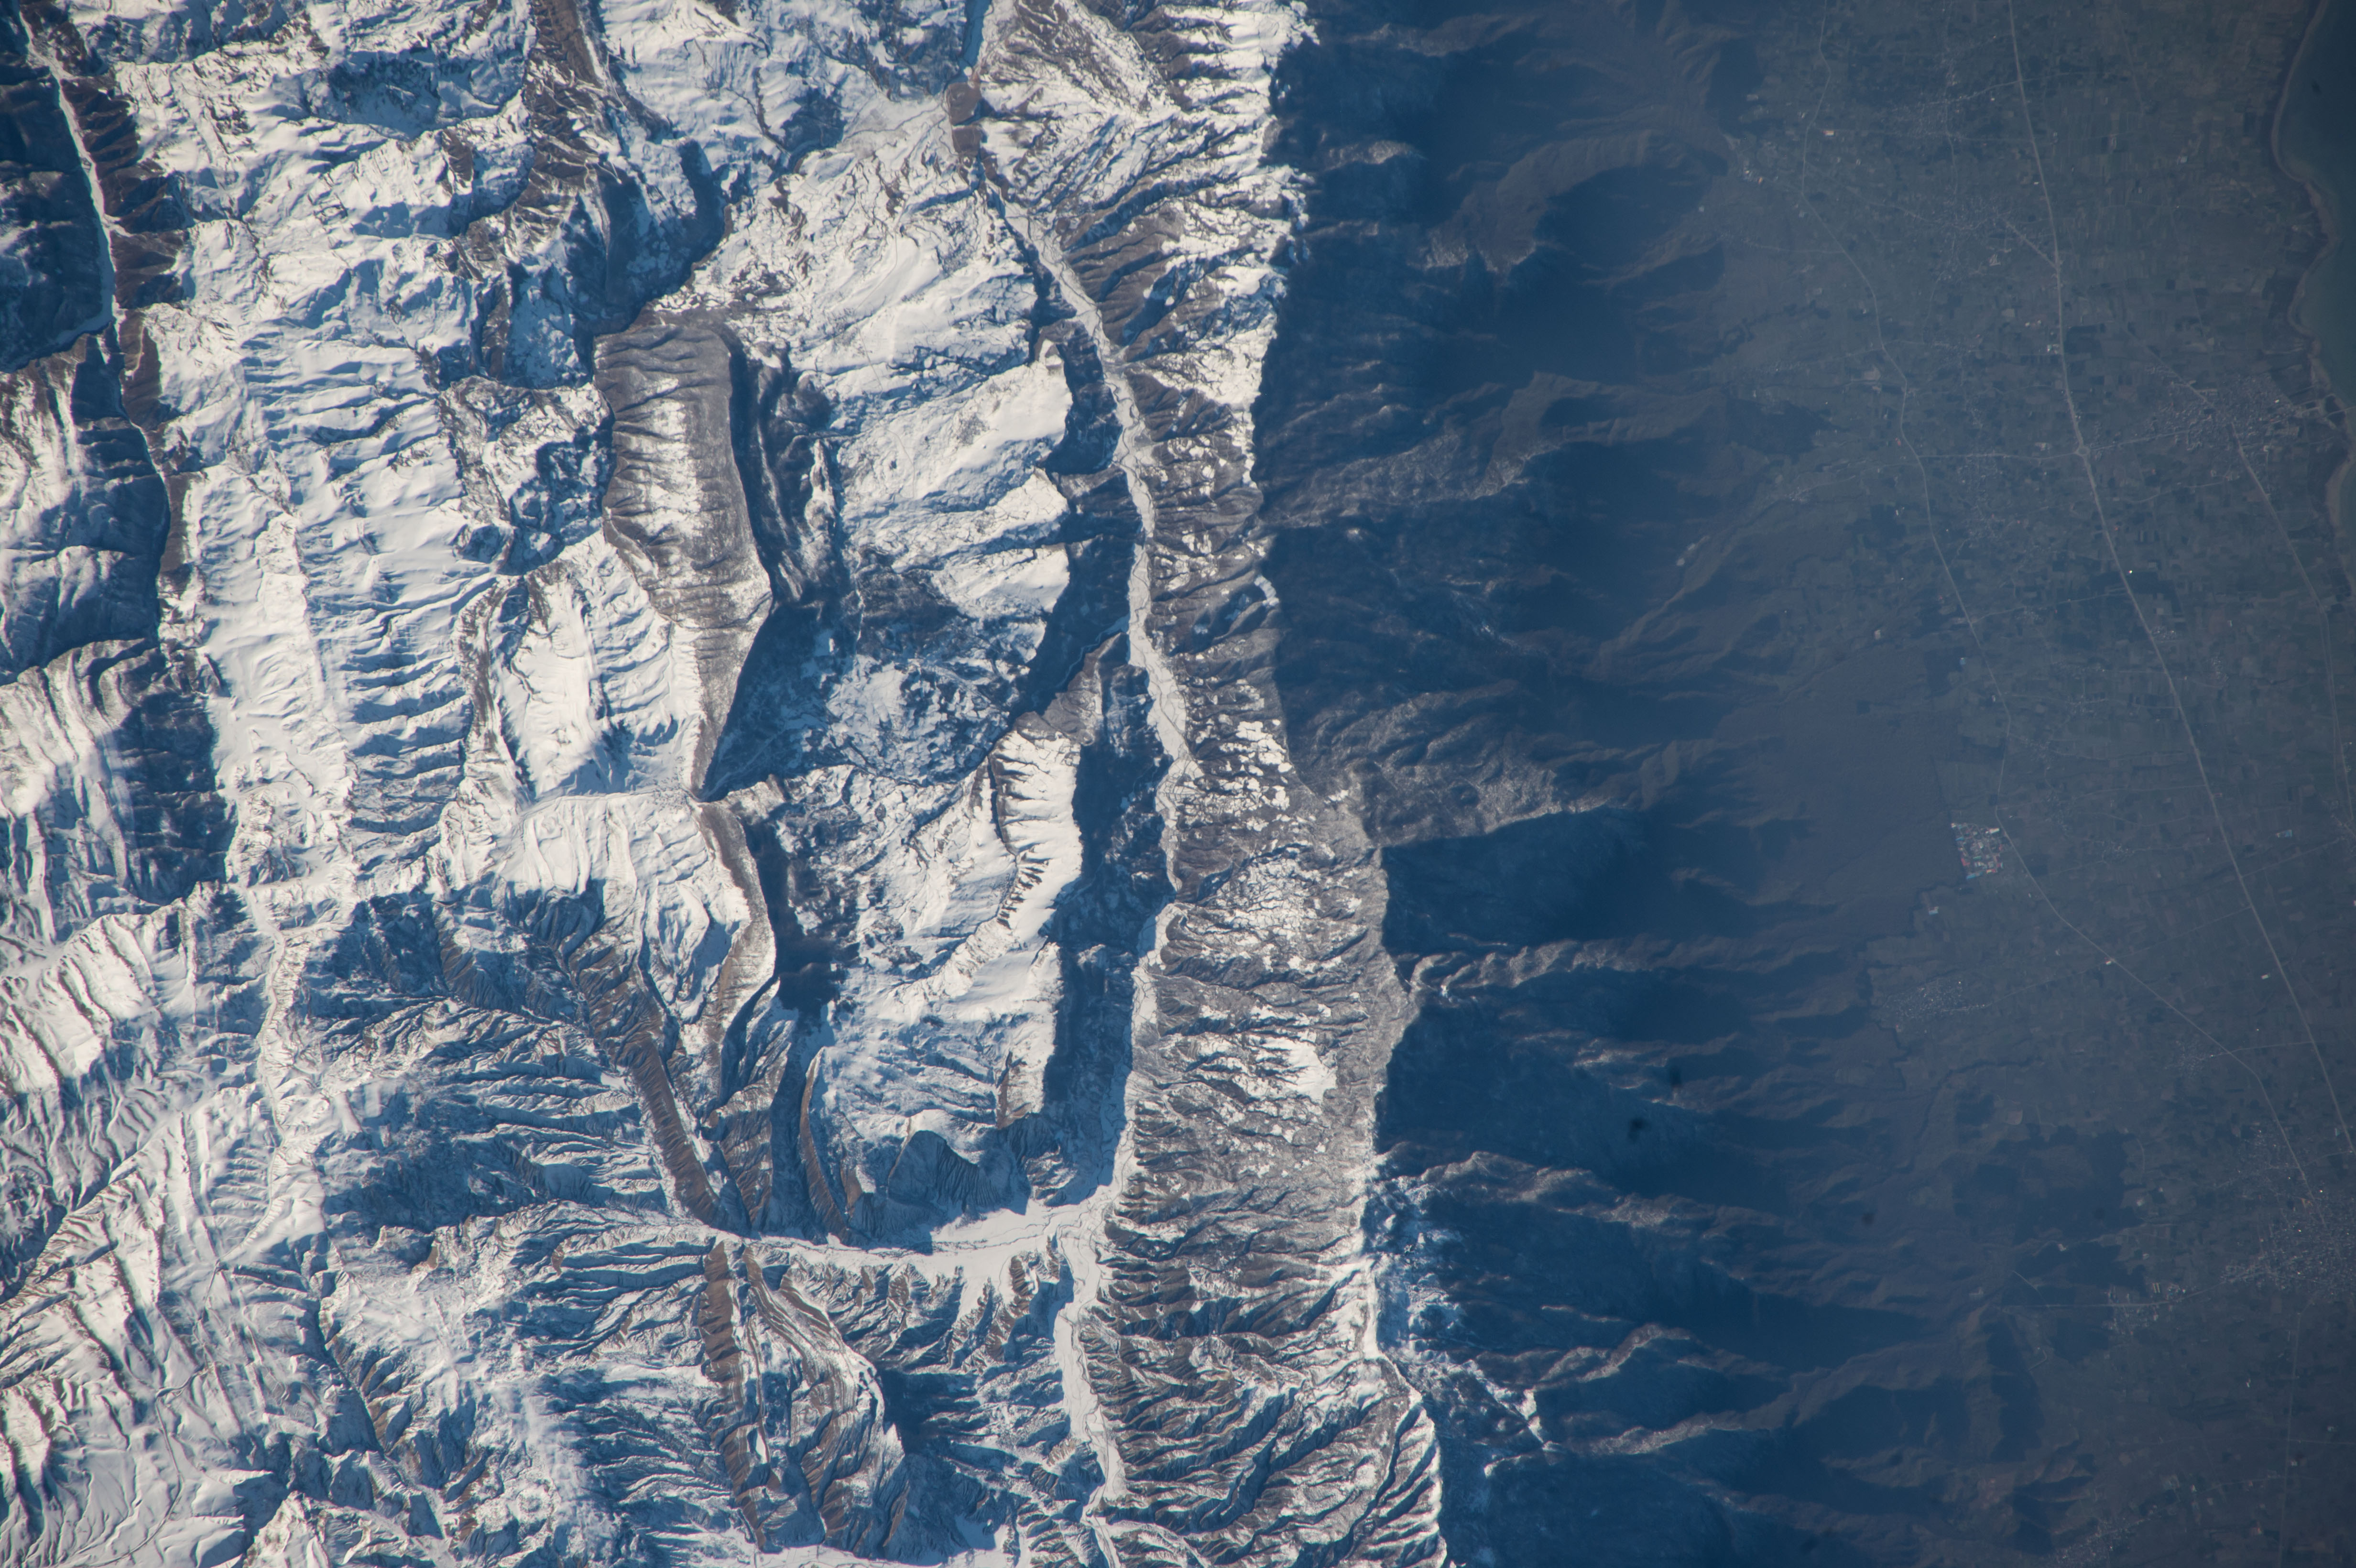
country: IRAN
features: ELBURZ MOUNTAINS
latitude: 36.6
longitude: 54.0
